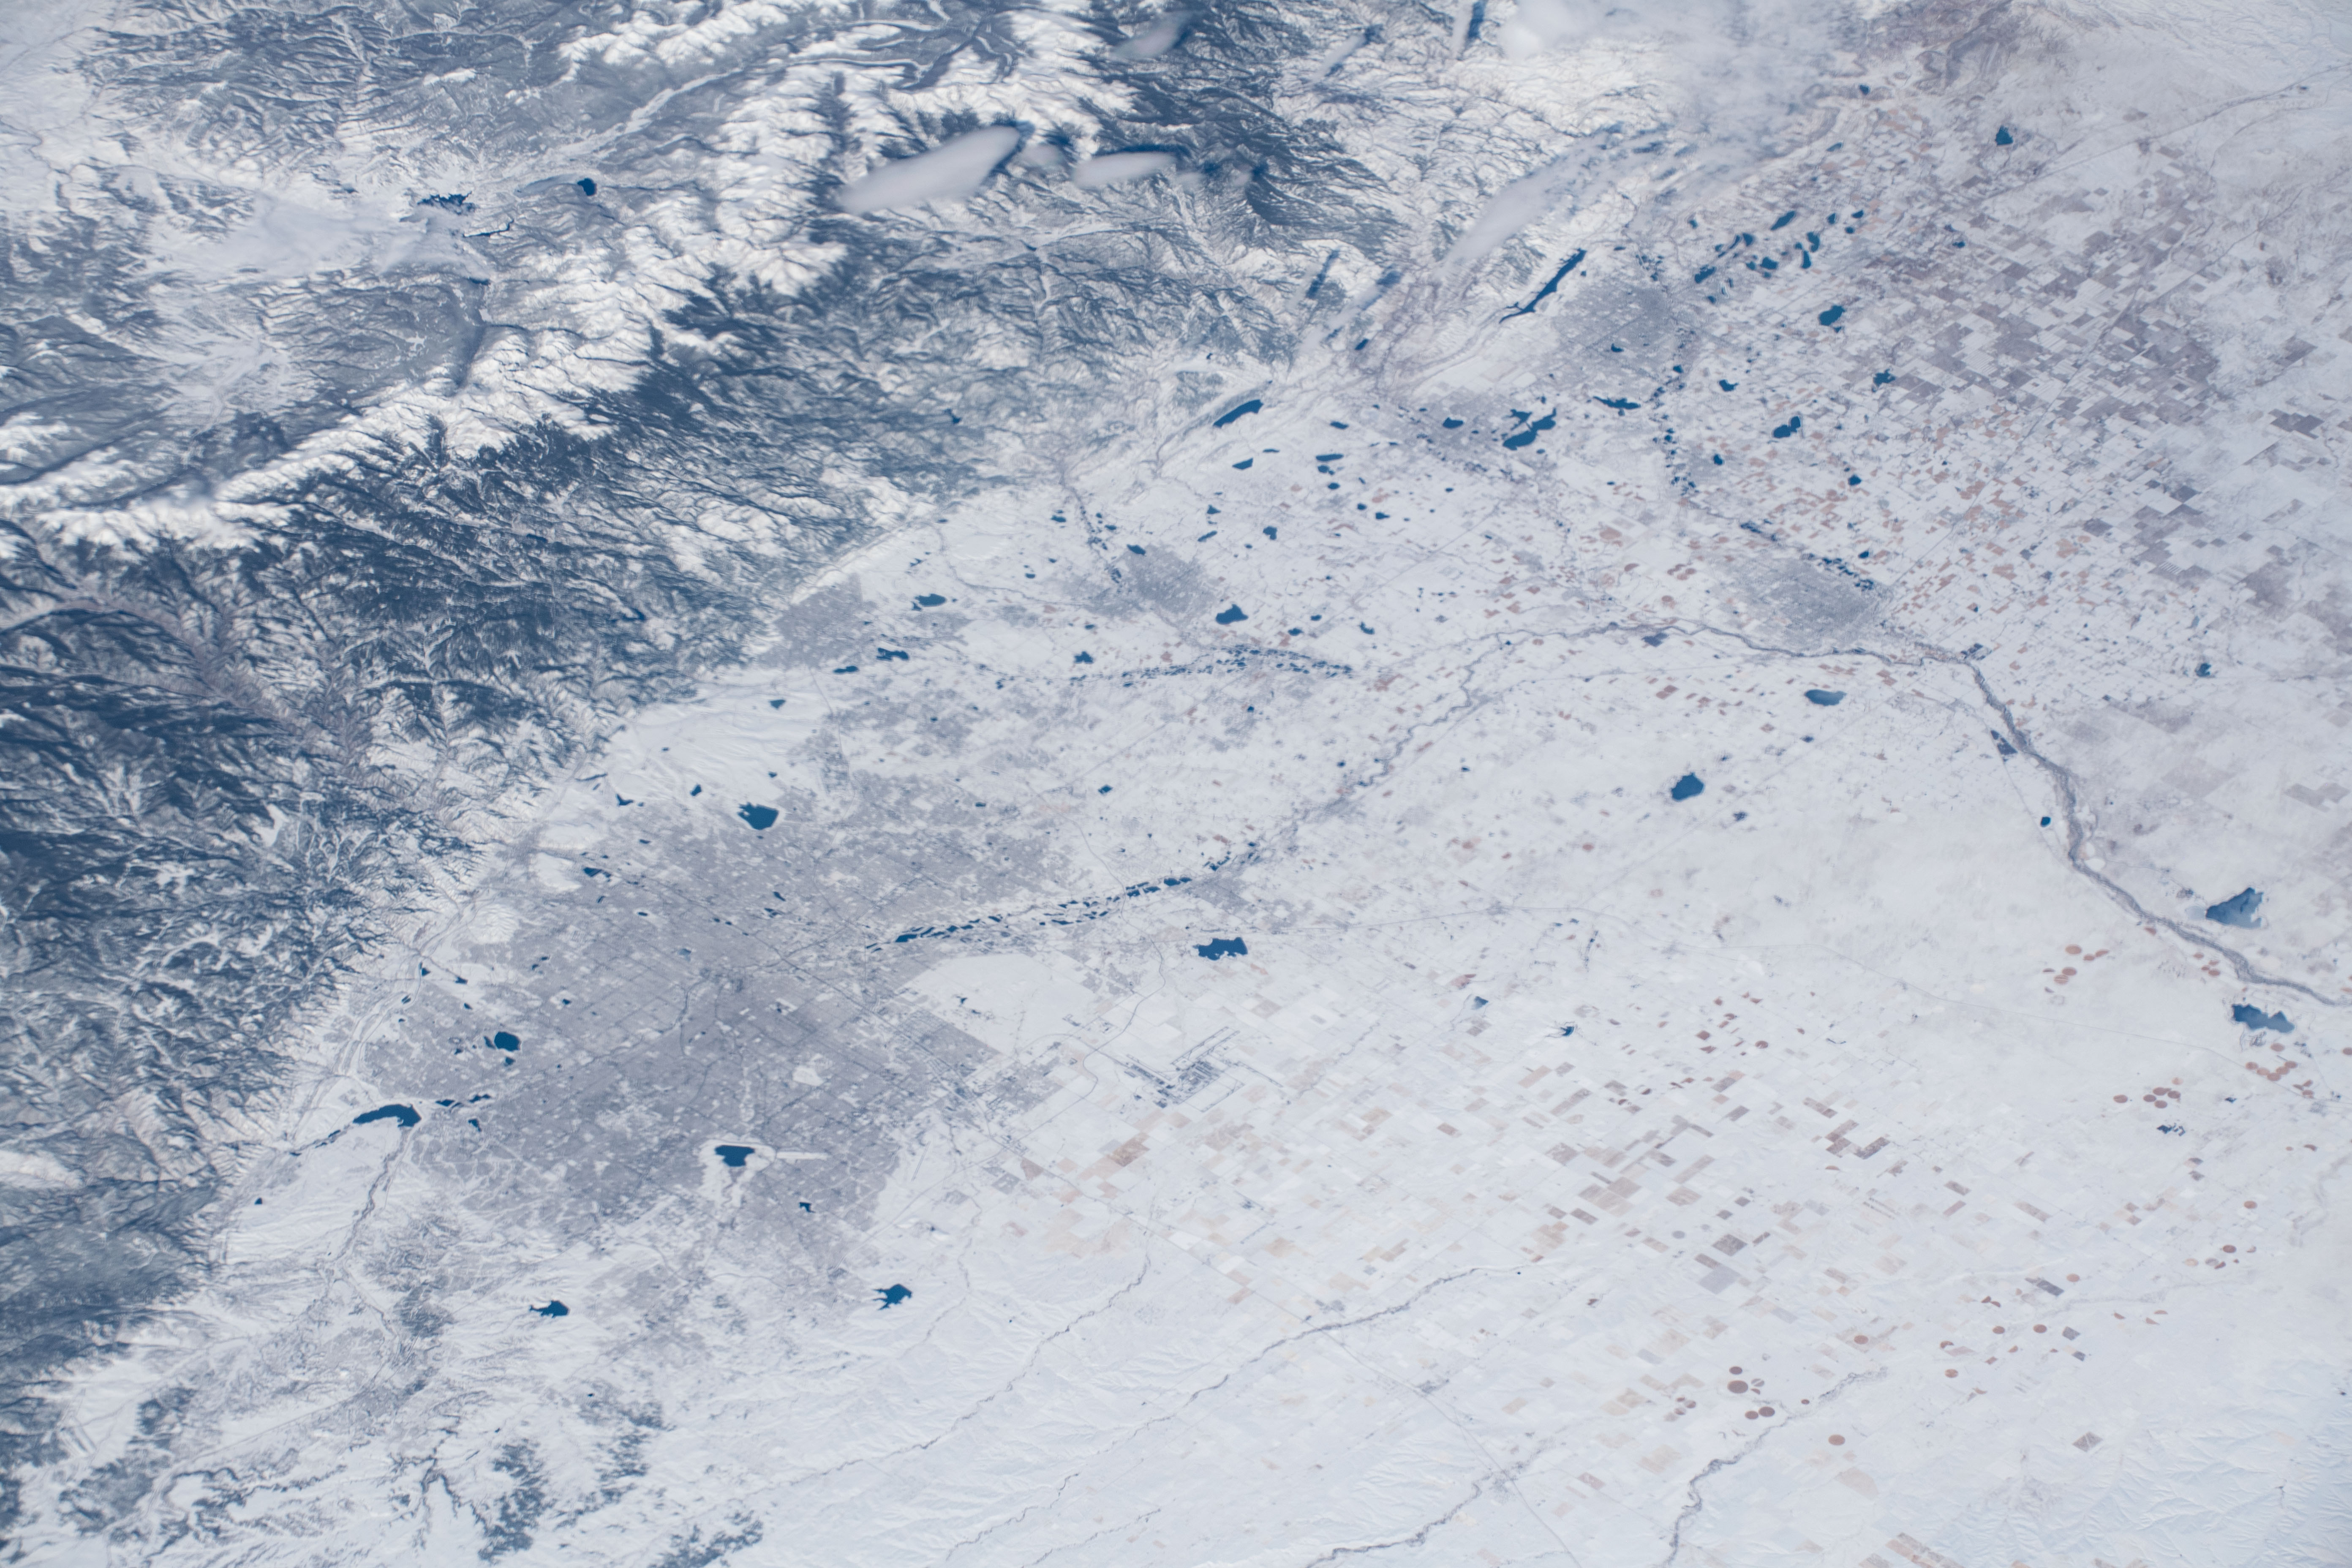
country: USA-COLORADO
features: DENVER, ROCKEY MOUNTAINS
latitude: 39.9
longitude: -104.7
